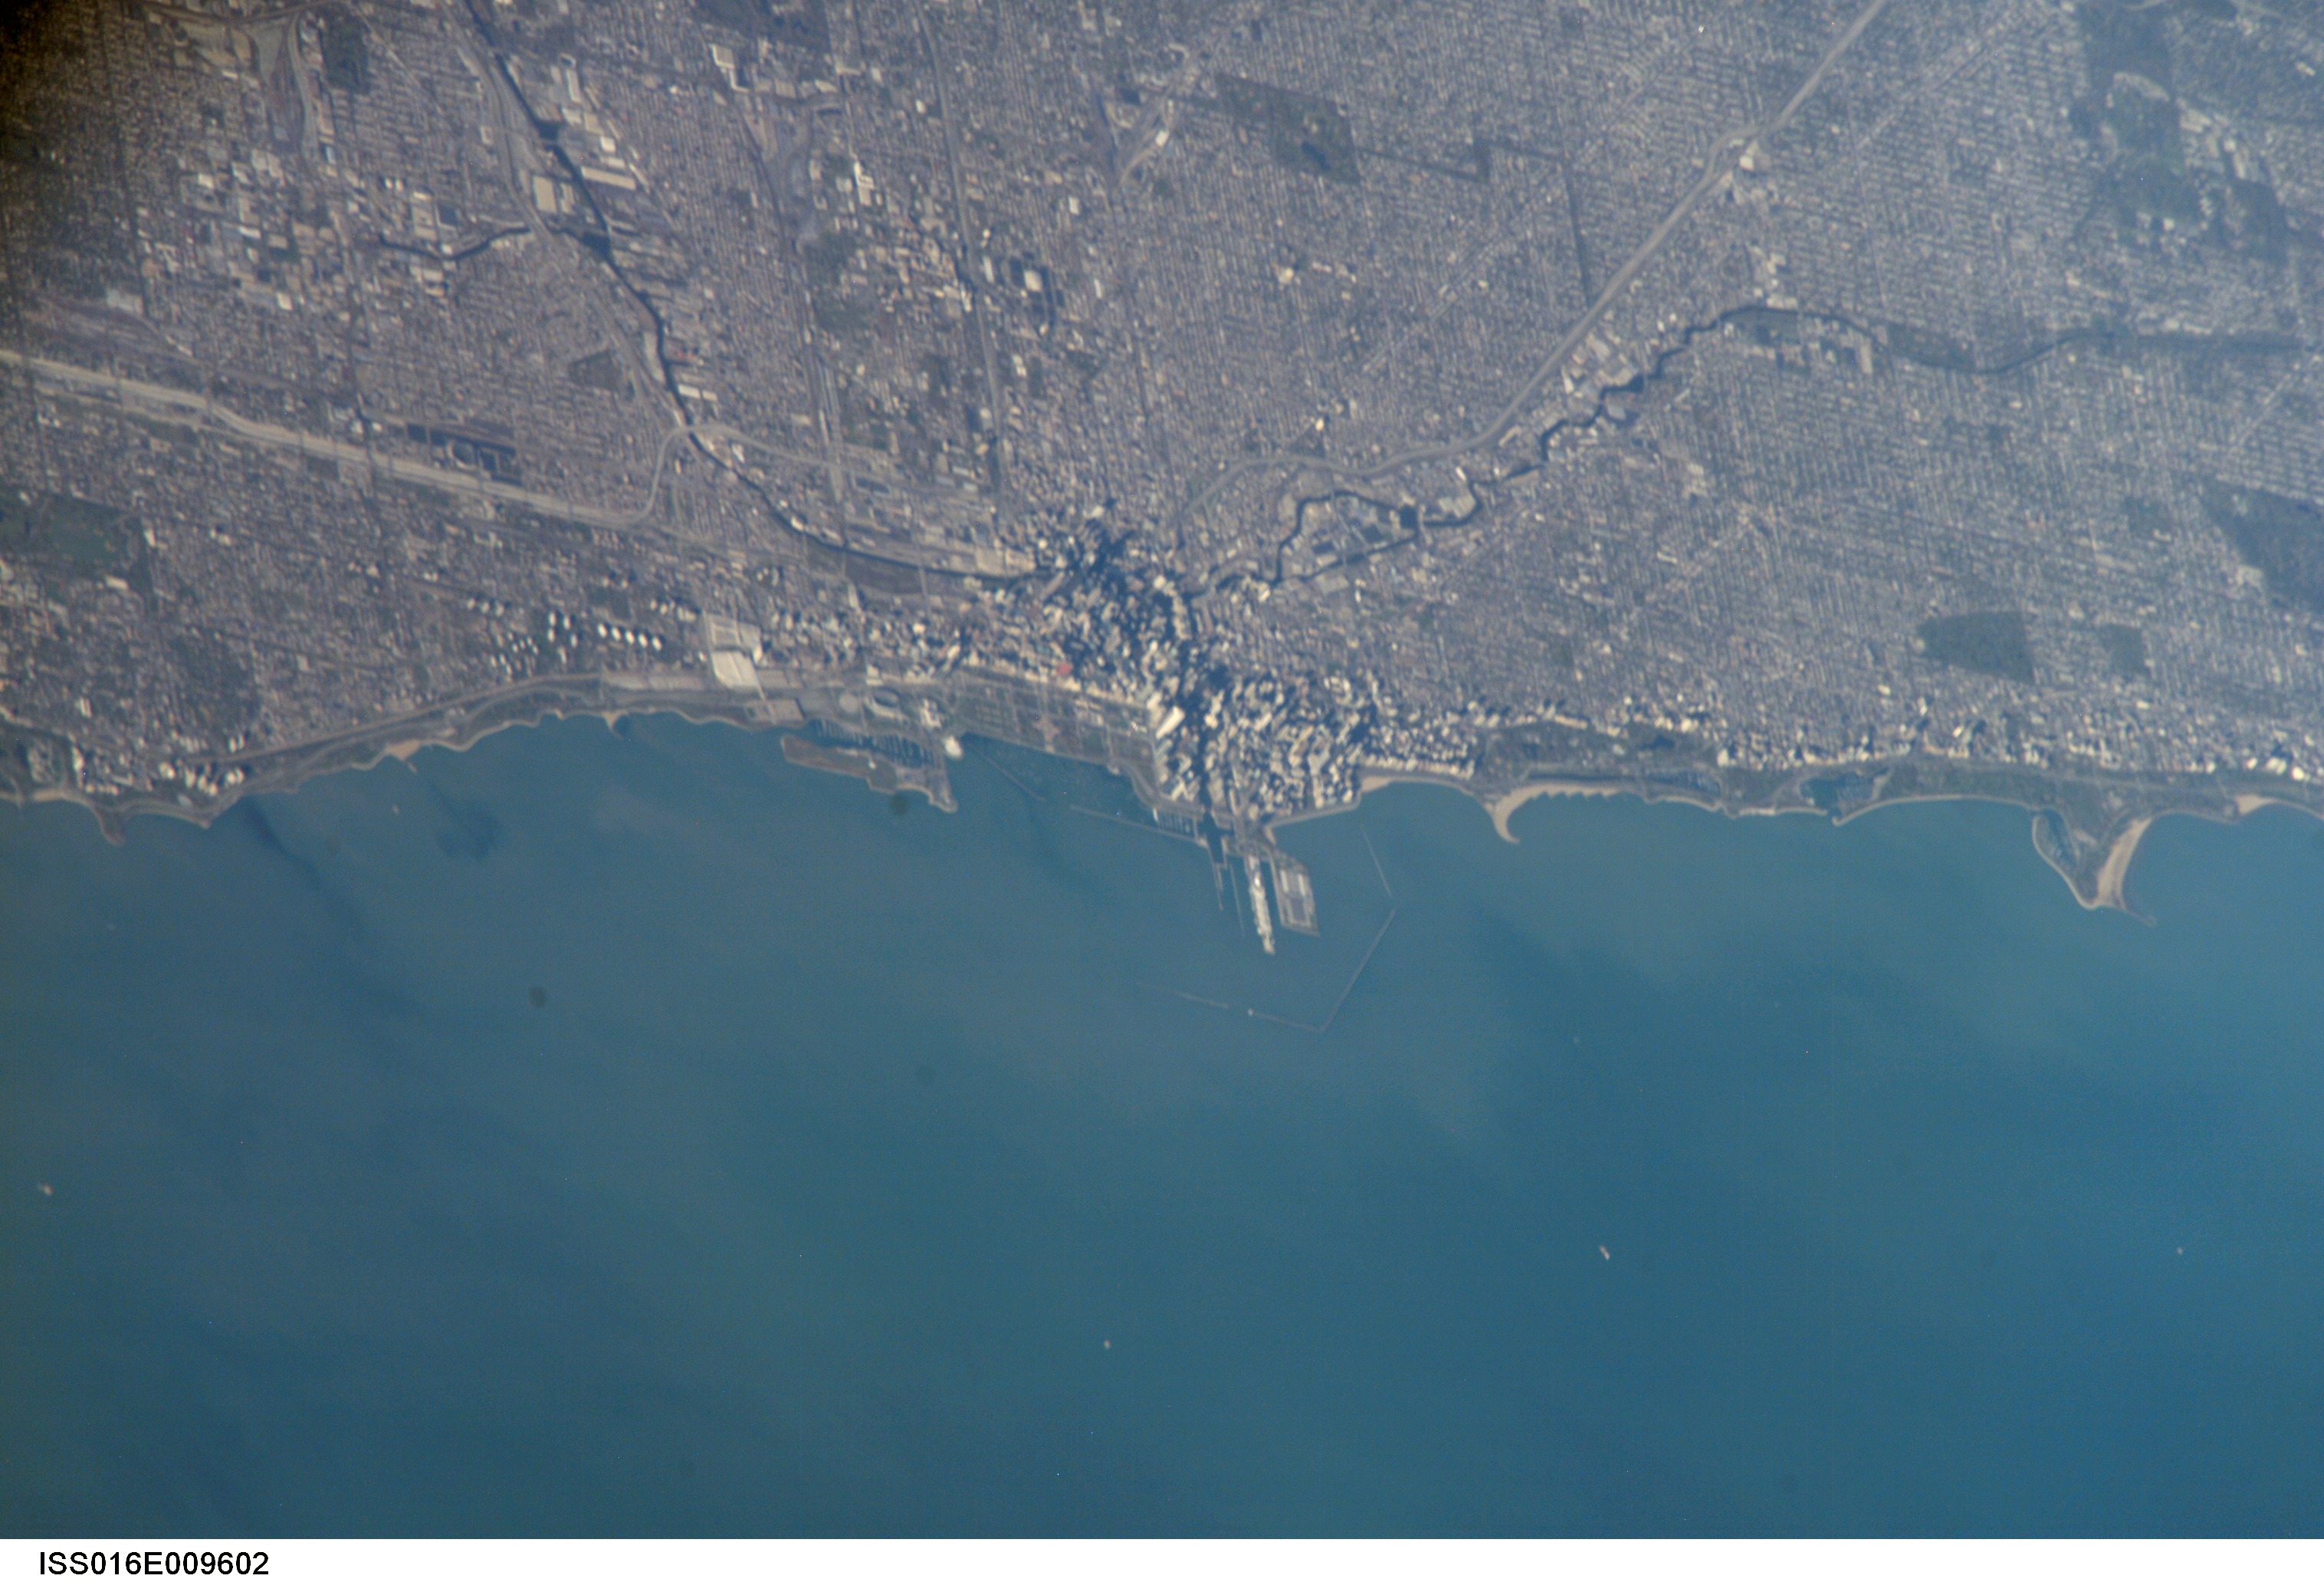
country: USA-ILLINOIS
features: CHICAGO, SHORELINE, L. MICHIGAN
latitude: 41.9
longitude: -87.6
